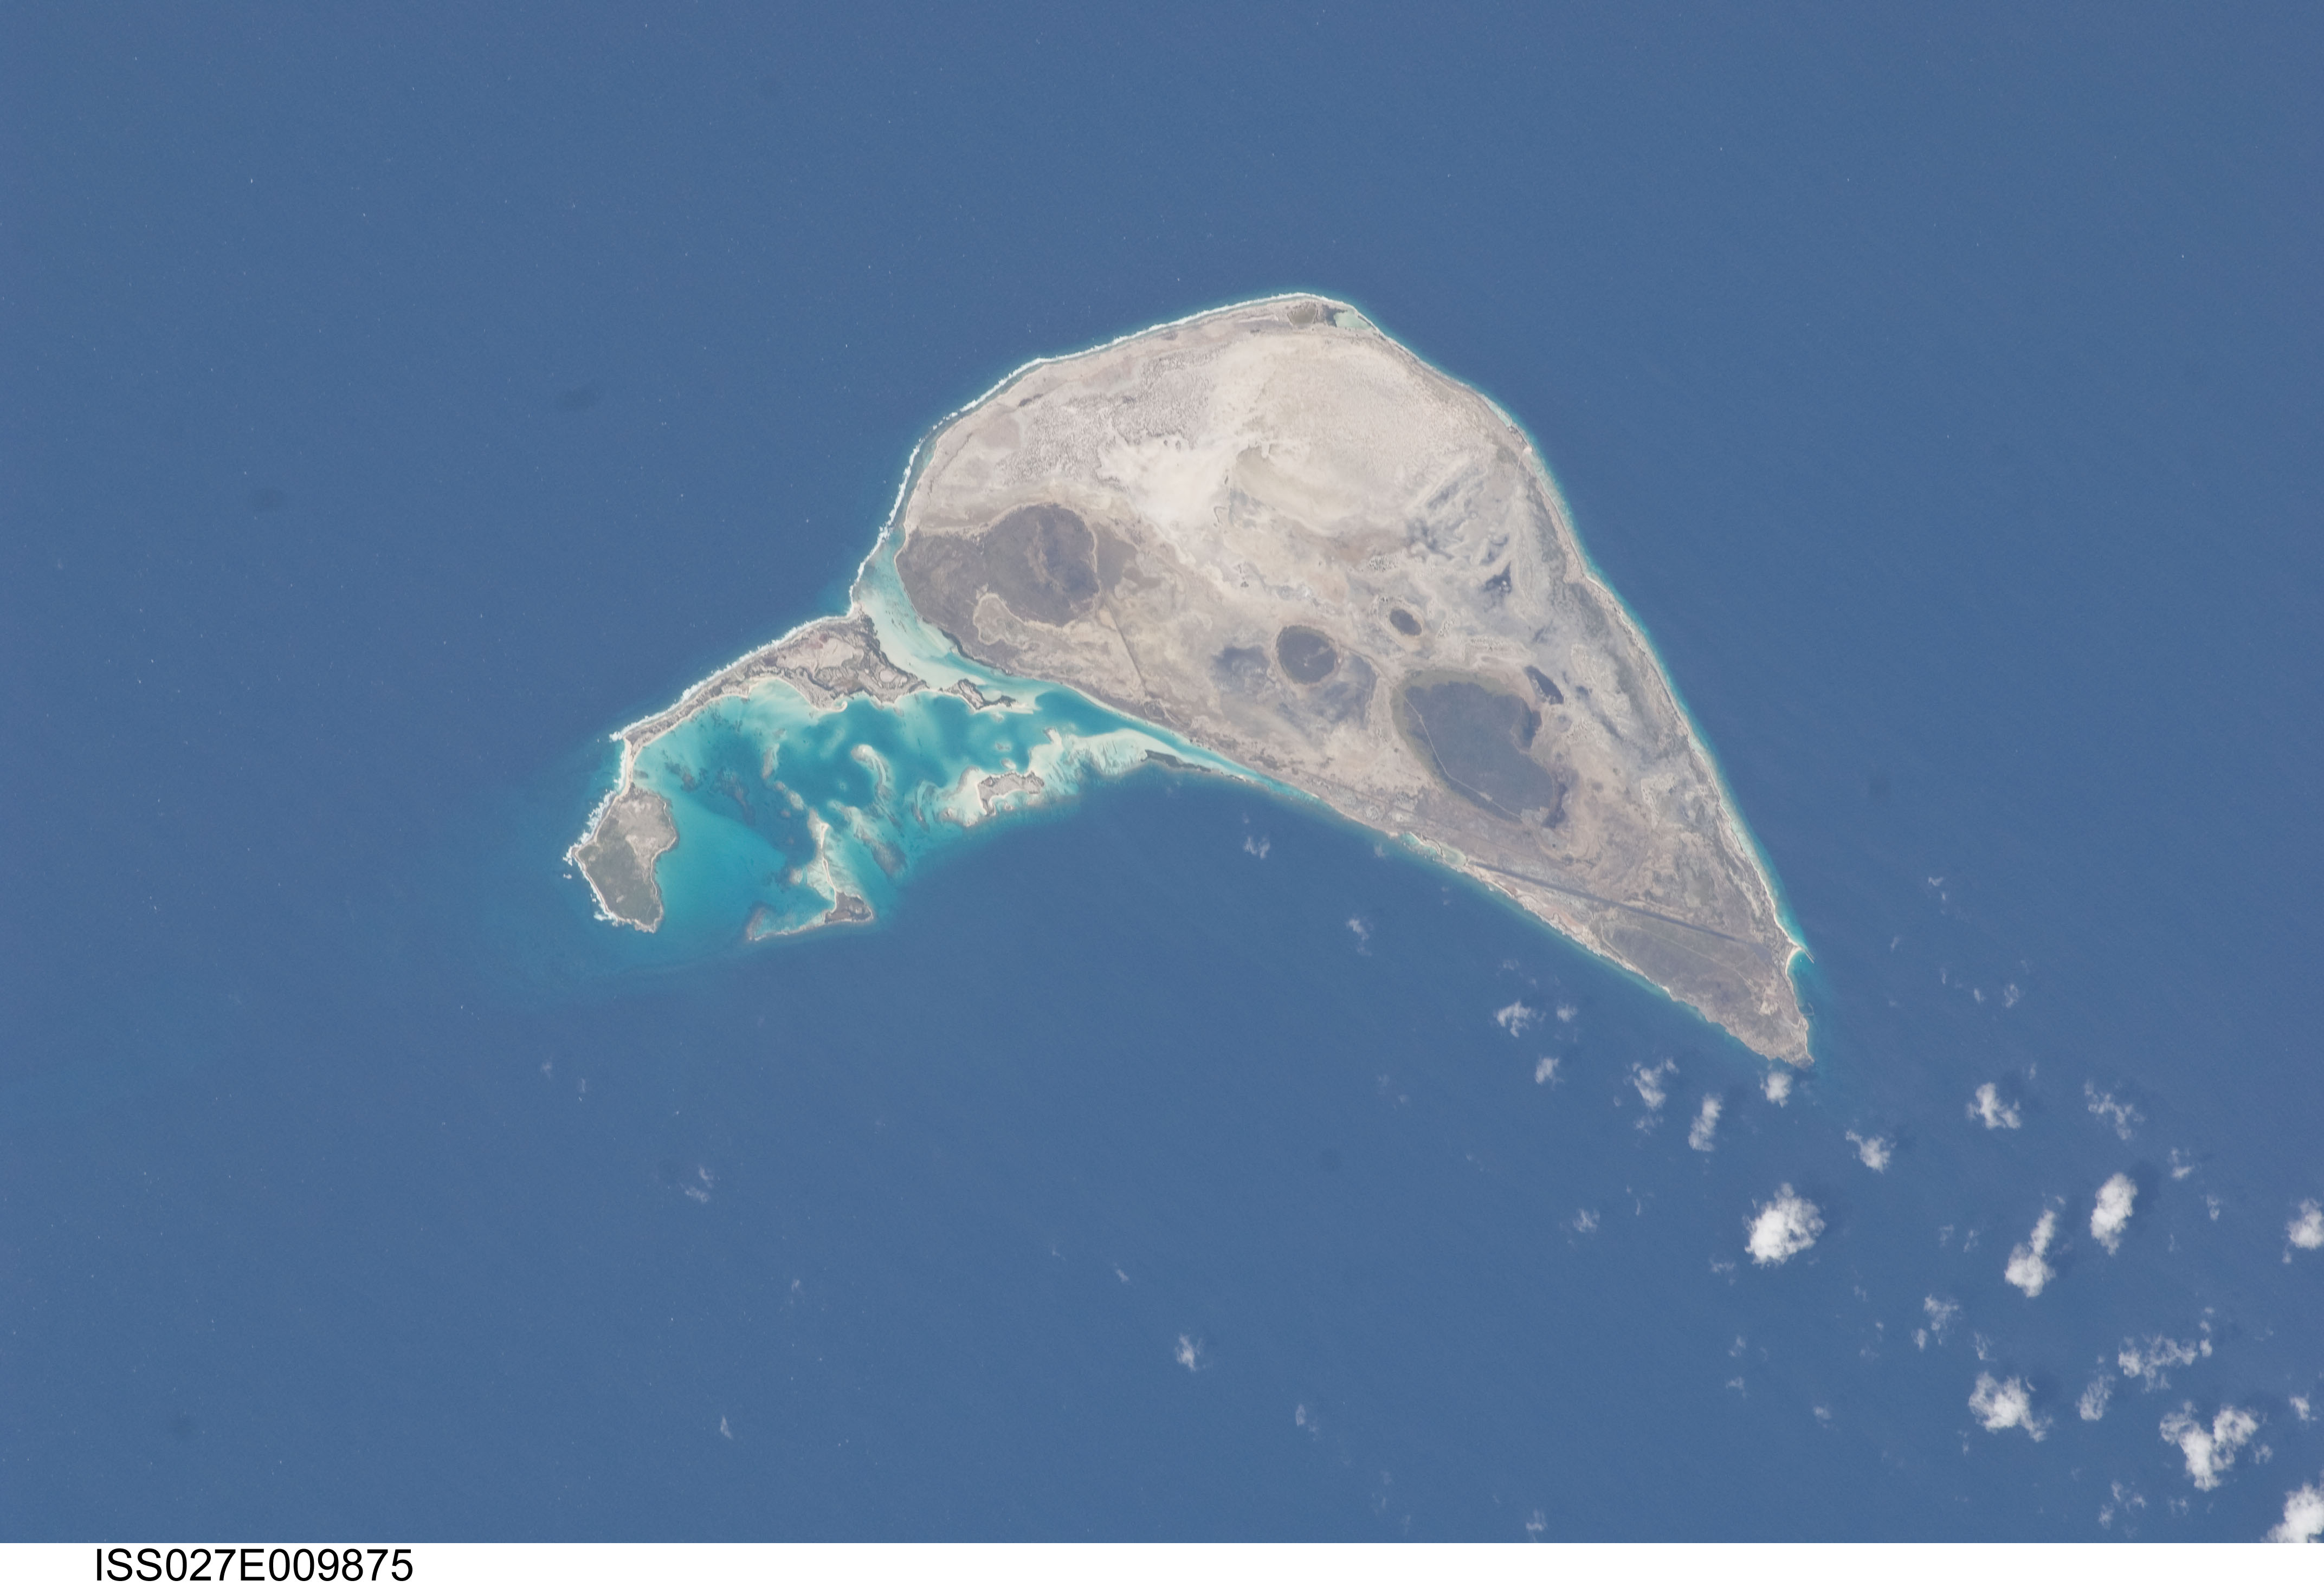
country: VENEZUELA
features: CARIBBEAN S., LA ORCHILA I., CORAL REEF
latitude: 11.8
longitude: -66.1
